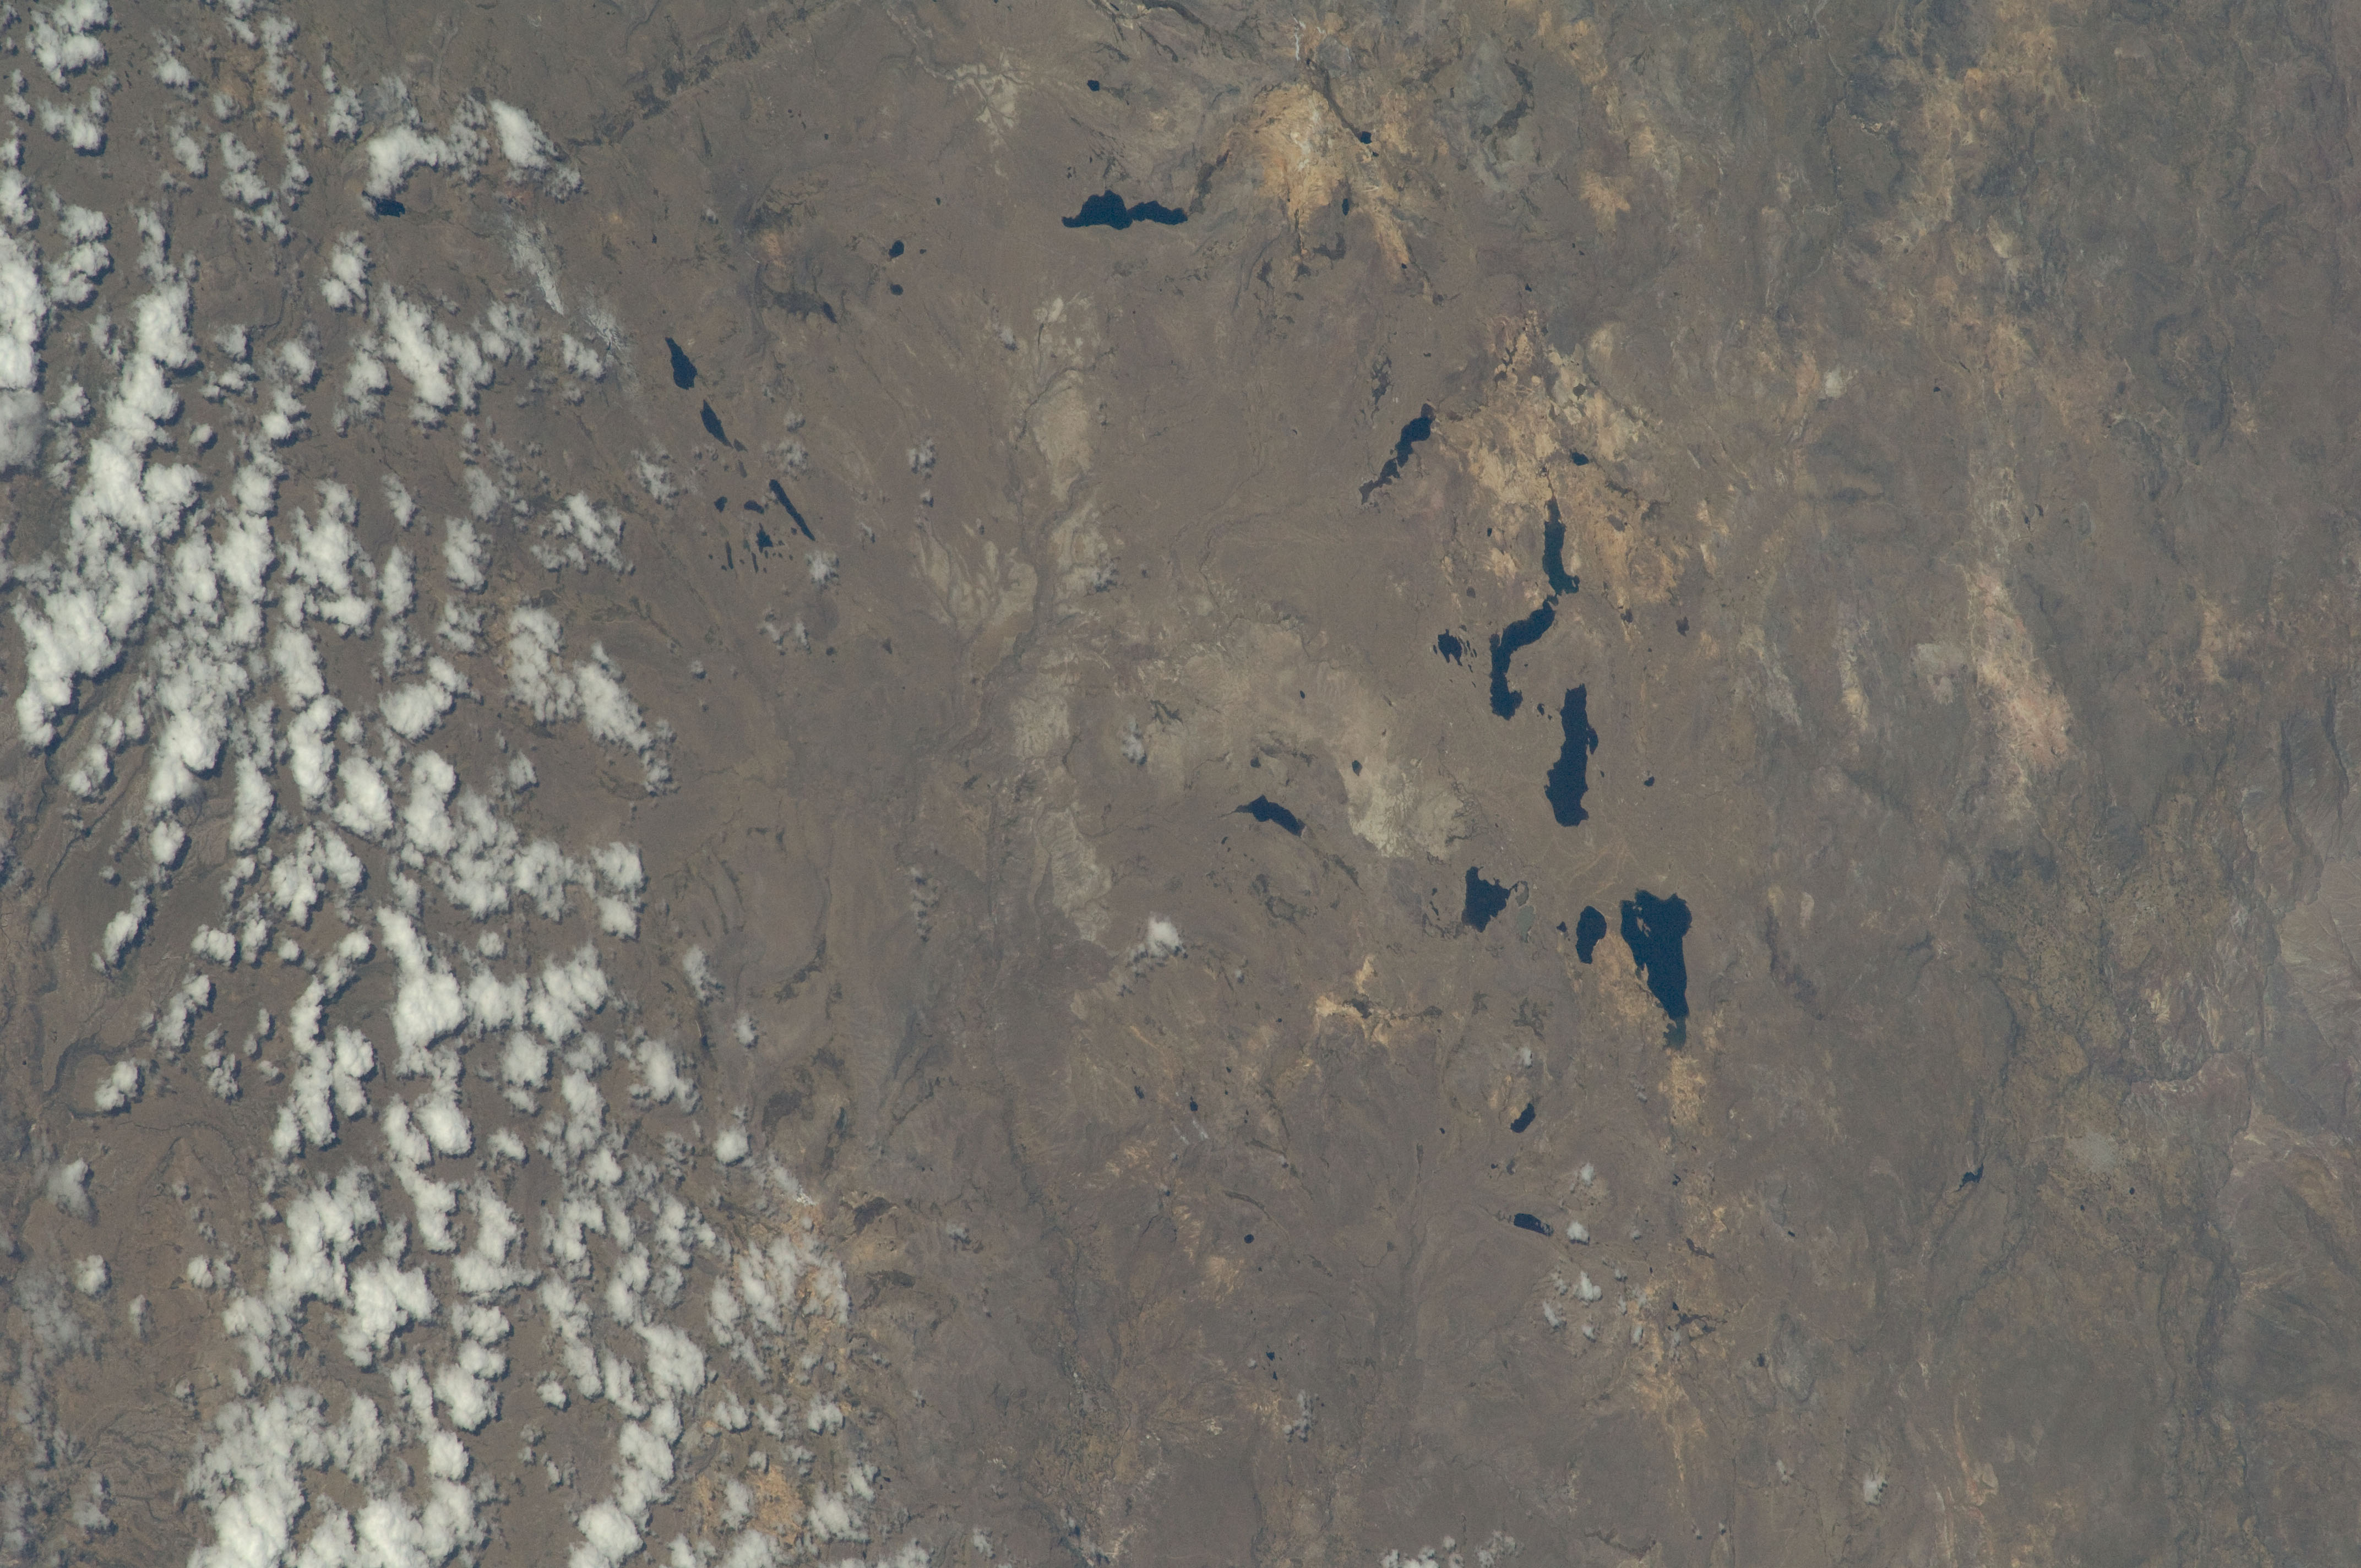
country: PERU
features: L. YAURIHUIRI, L. ISLACOCHA, L. PUMACOCHA
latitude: -14.5
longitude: -73.8
